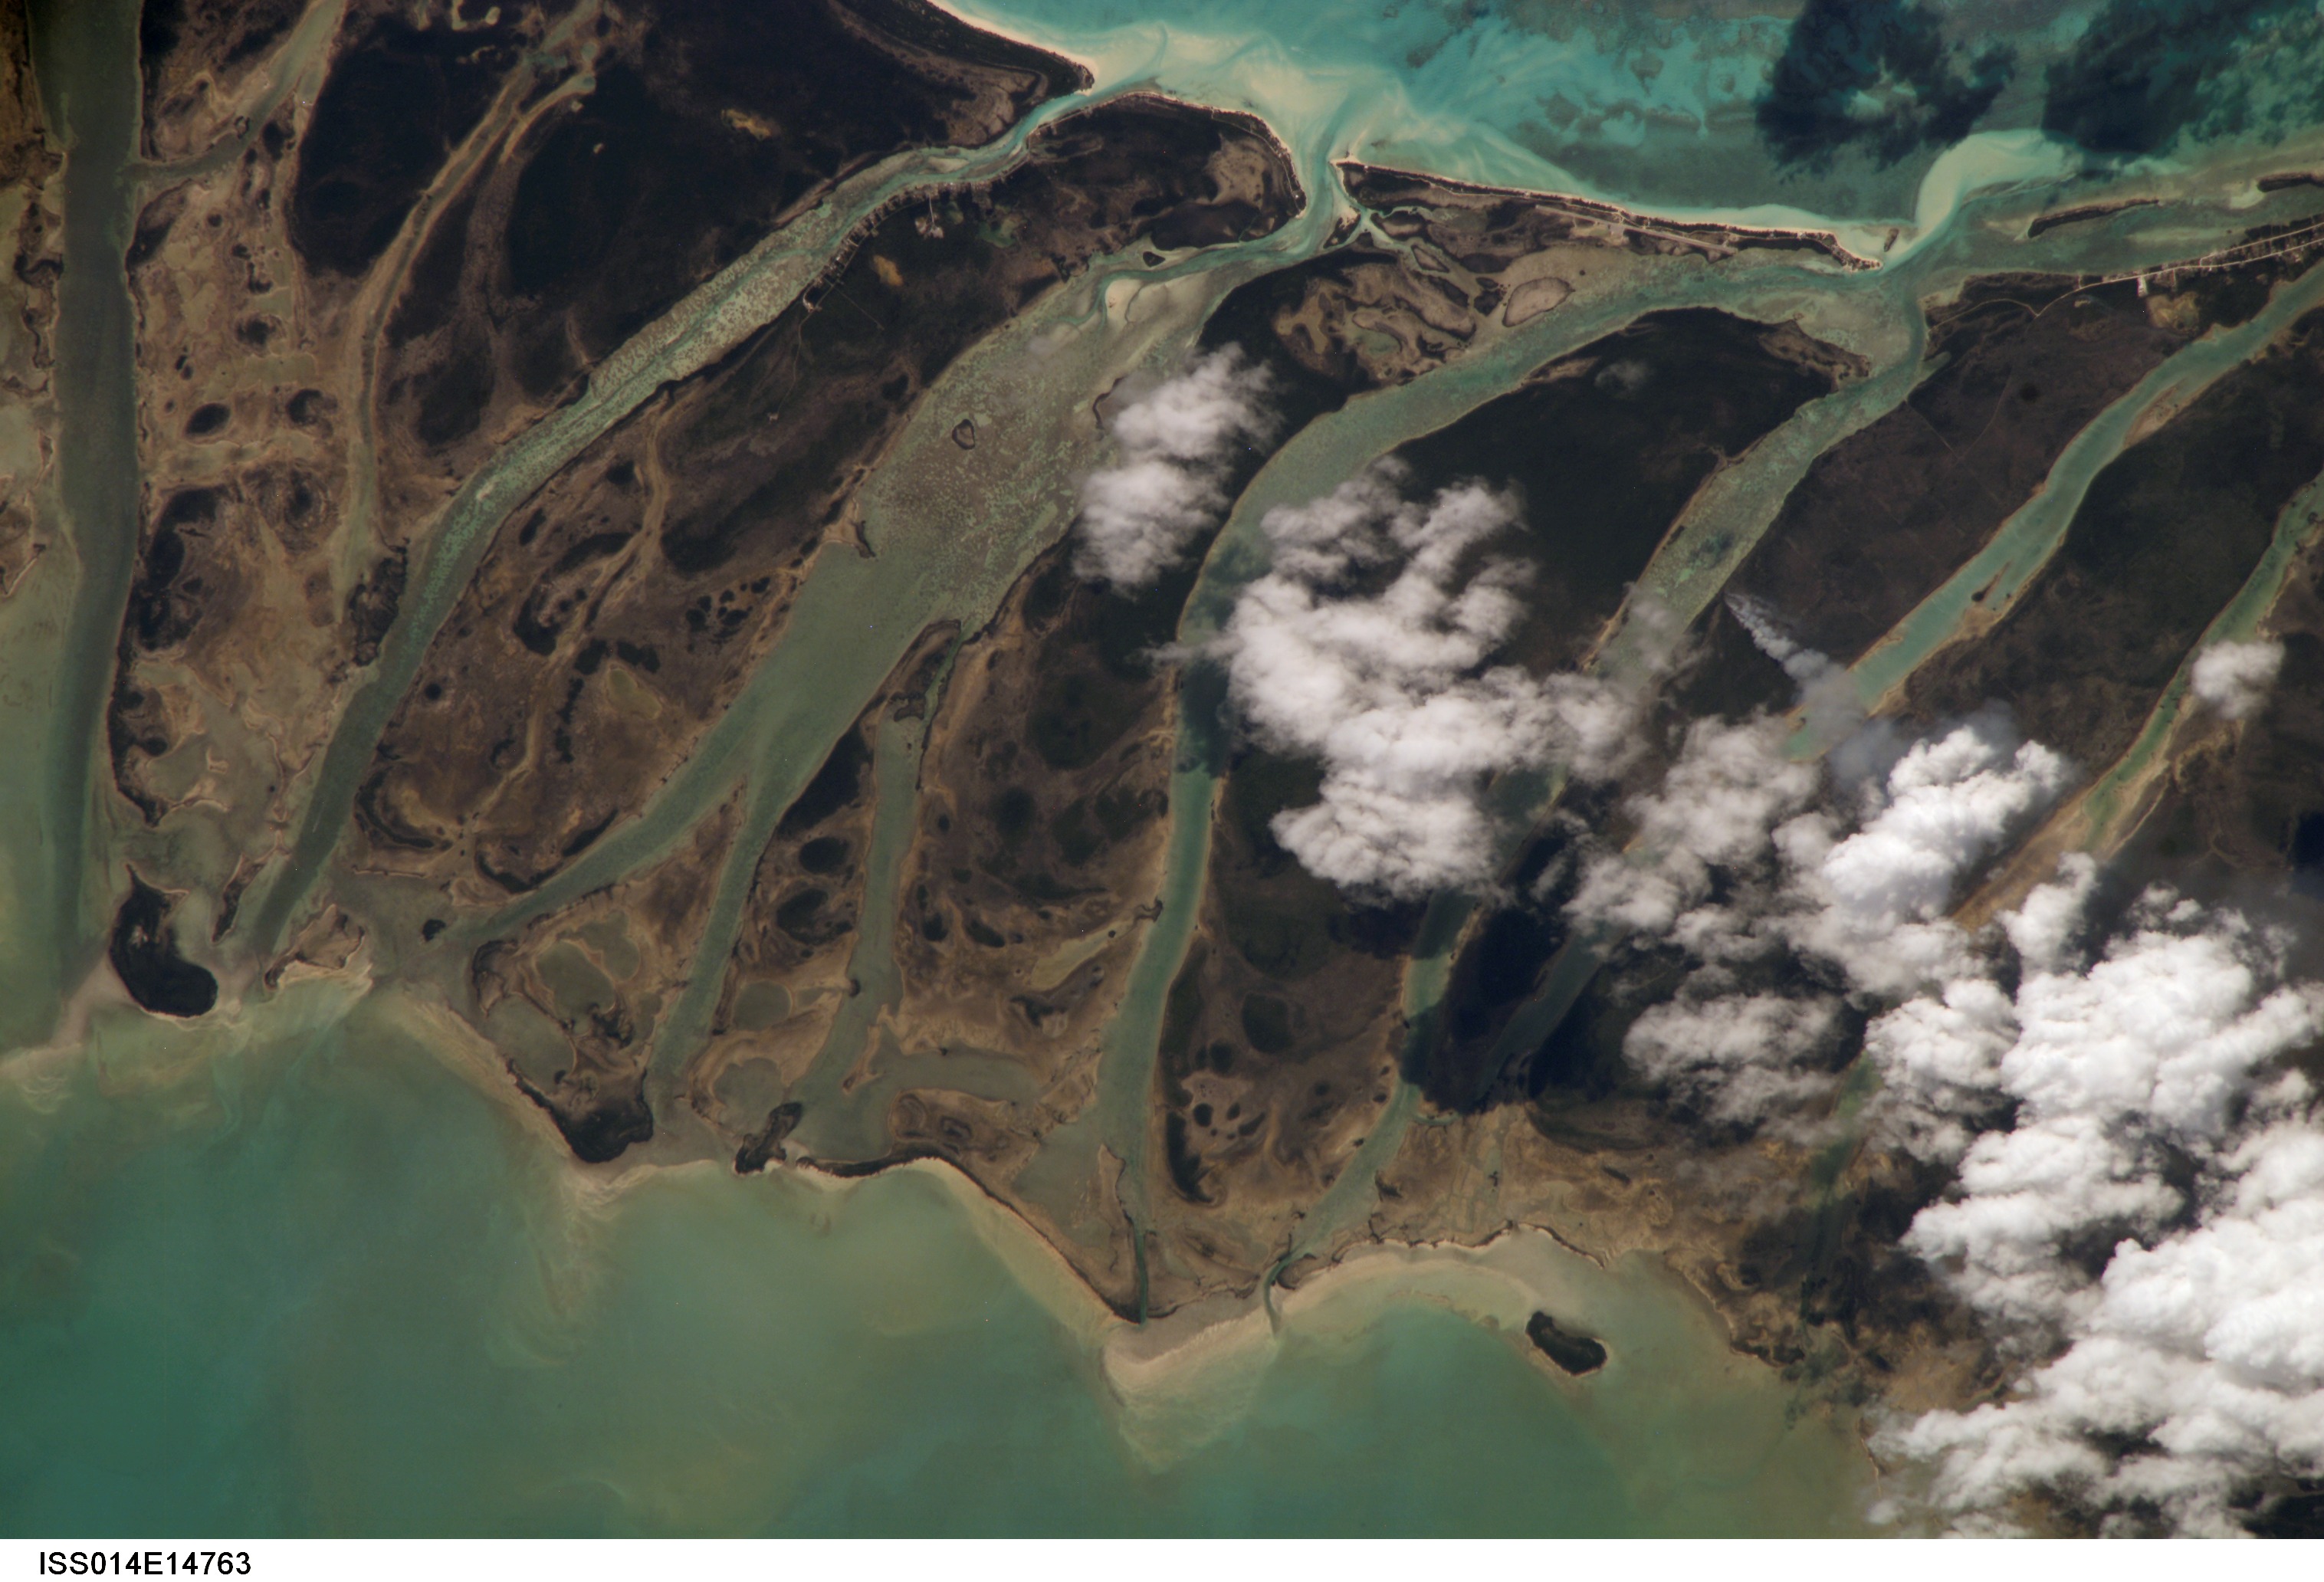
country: BAHAMAS
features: E. GRAND BAHAMA I., CHANNELS
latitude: 26.6
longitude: -77.9
